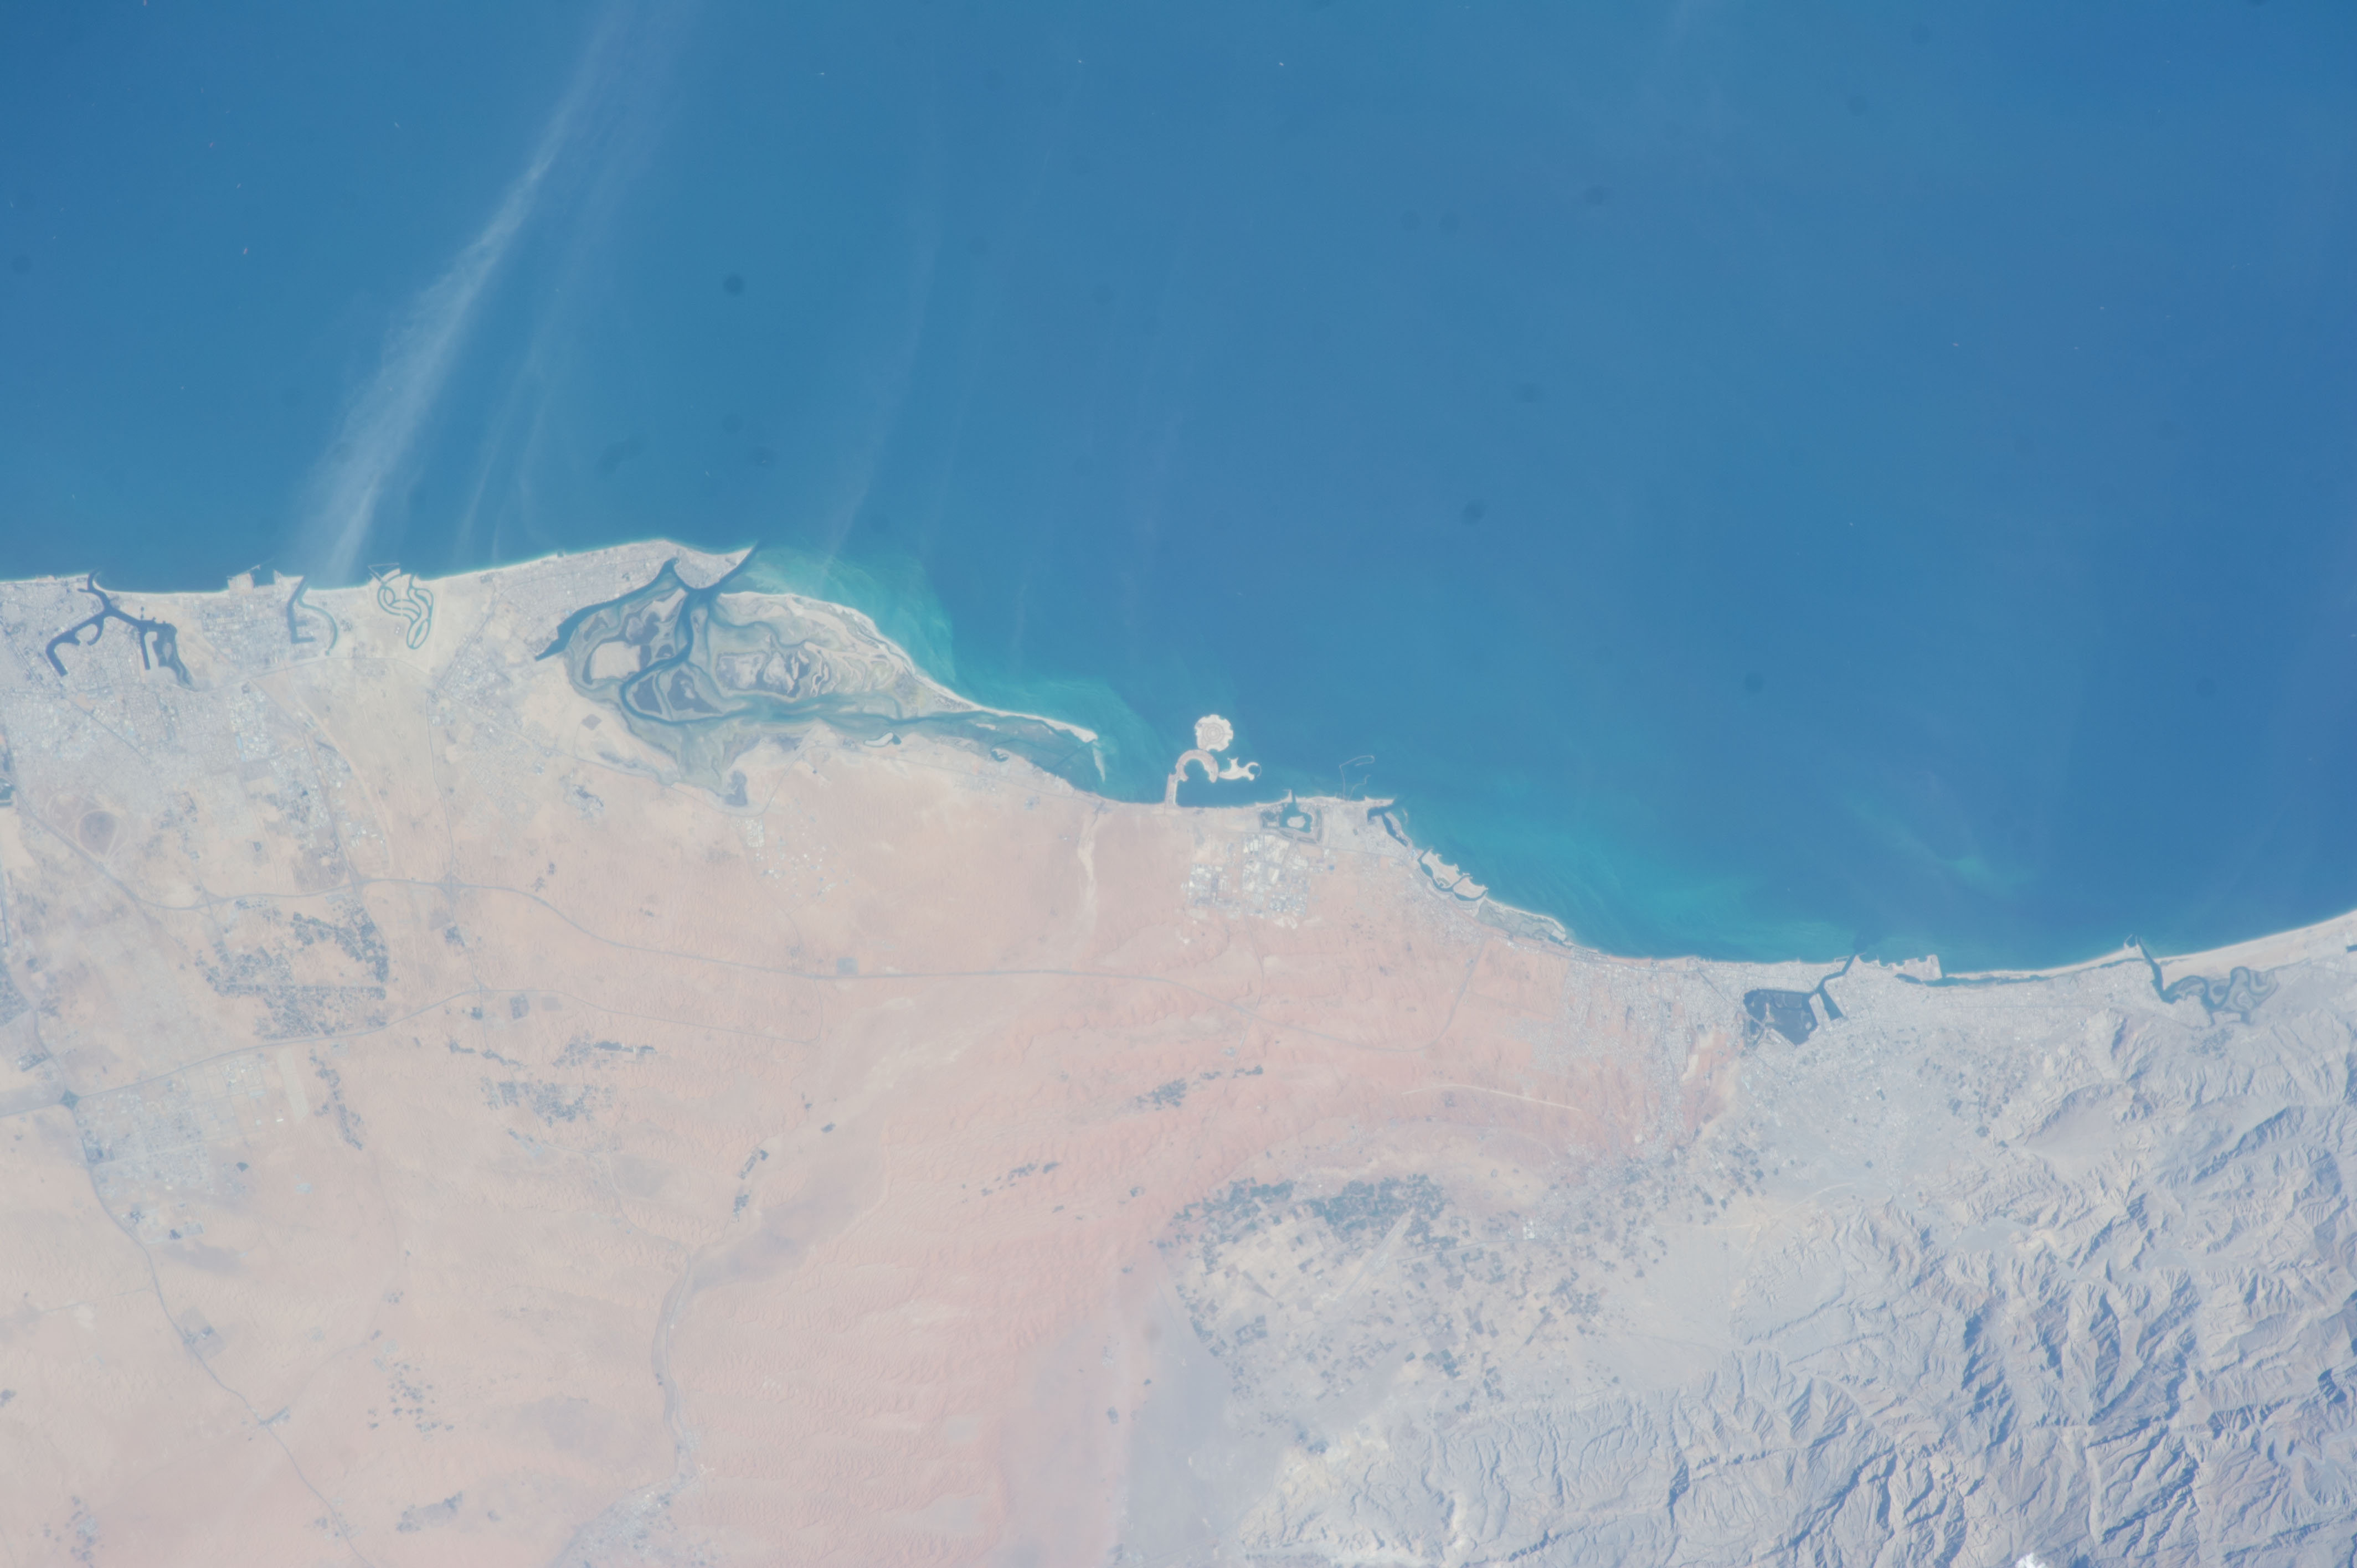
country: UNITED_ARAB_EMIRATES
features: BAB AL BAHR, AL JAZIRAH AL HAMRA, SHARJAH, DESERT, MOUNTAINS, PERSIAL GULF
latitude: 25.7
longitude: 55.8
